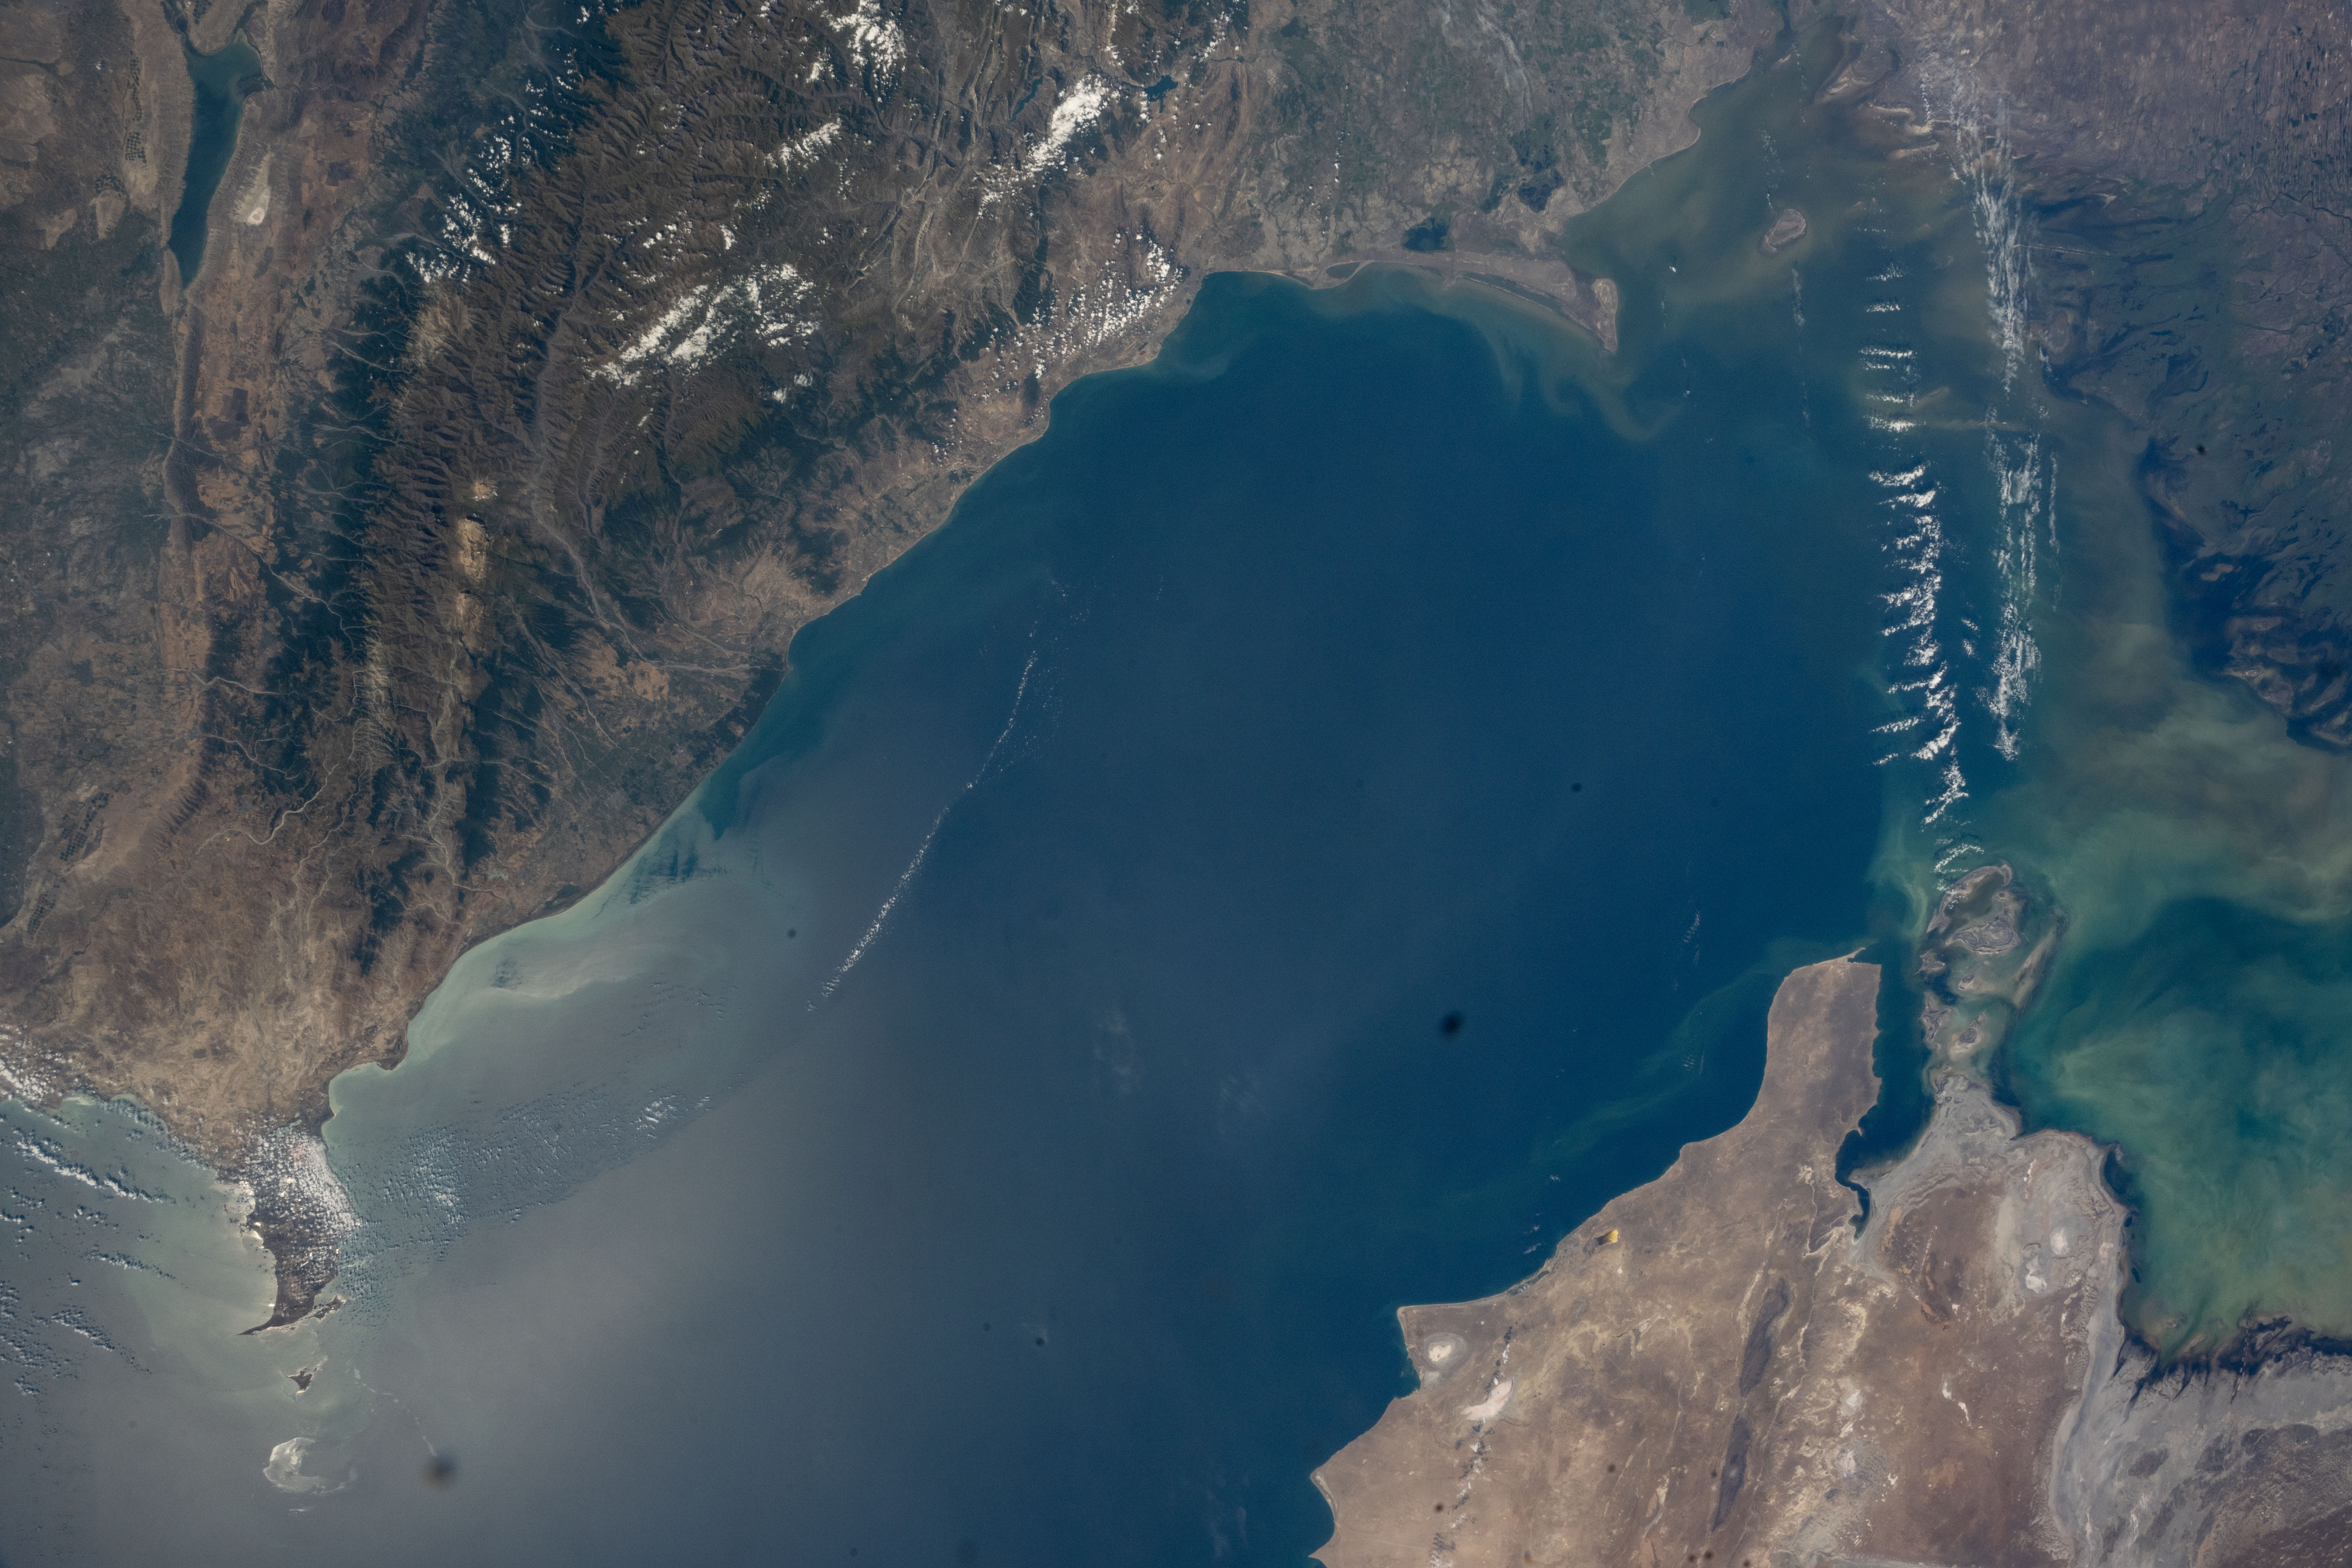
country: RUSSIAN FEDERATION
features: CASPIAN SEA
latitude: 43.0
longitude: 49.0
